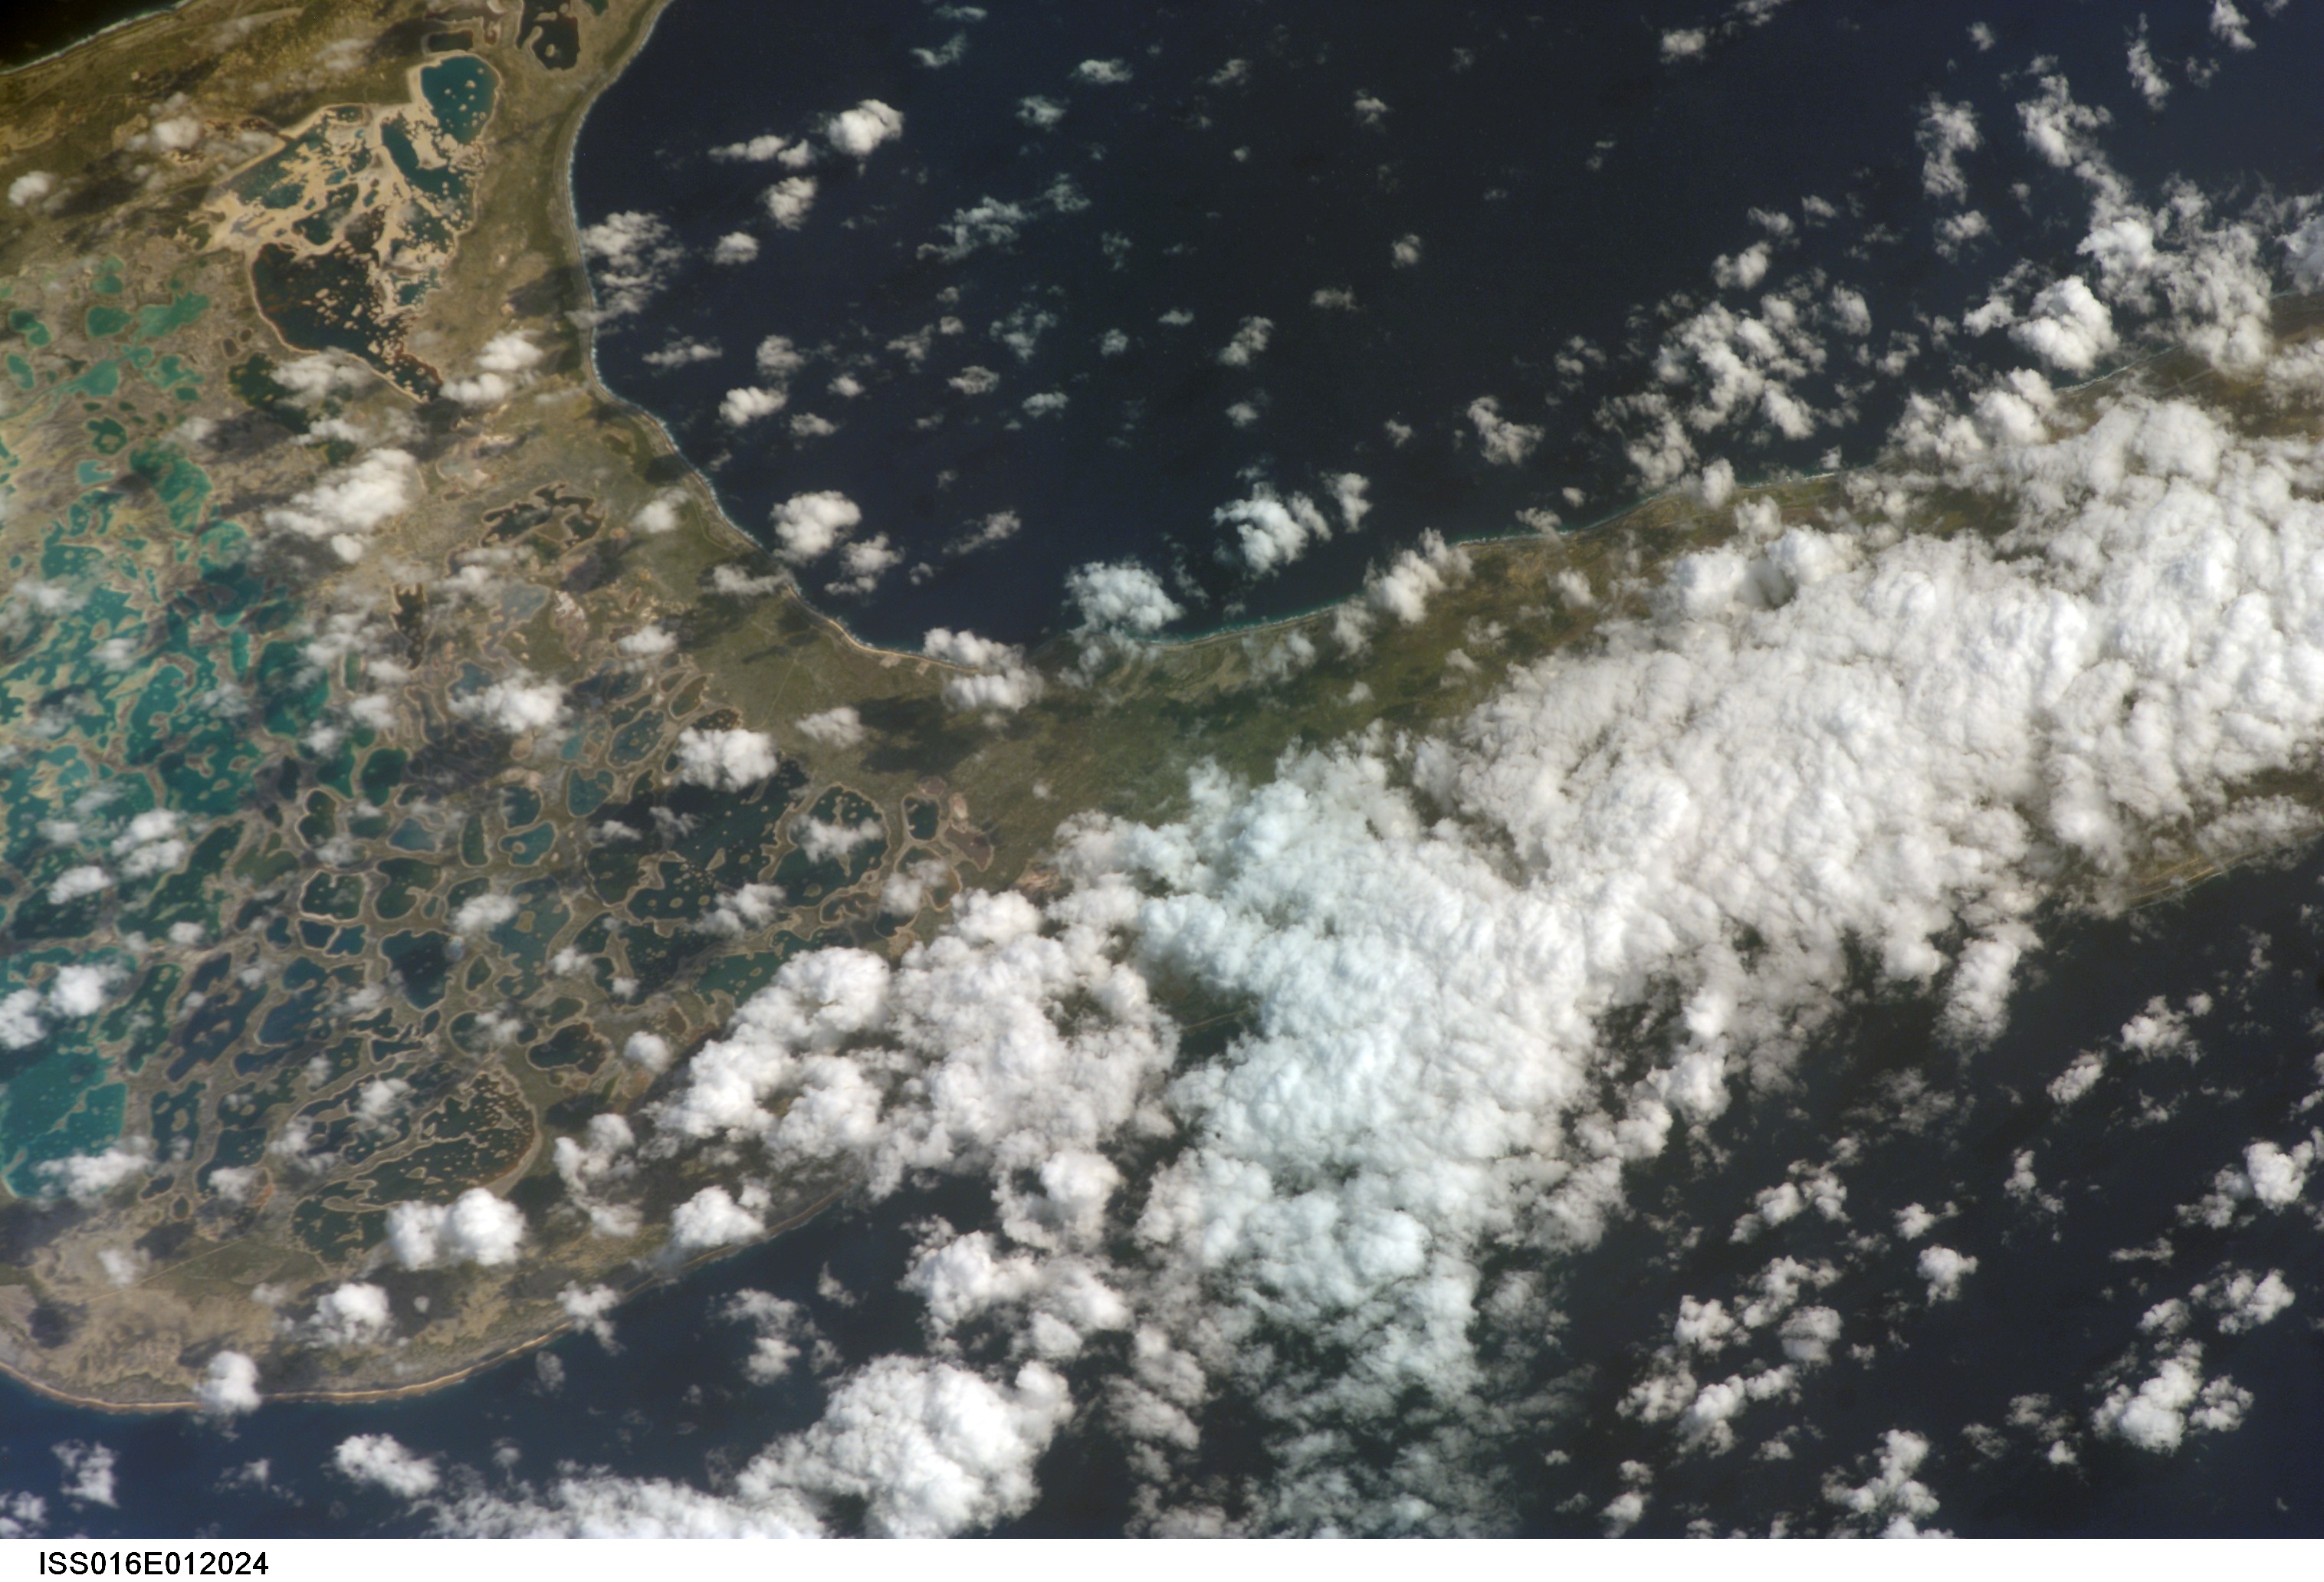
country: KIRIBATI
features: CHRISTMAS I., REEFS, LAGOONS
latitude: 1.9
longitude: -157.3
